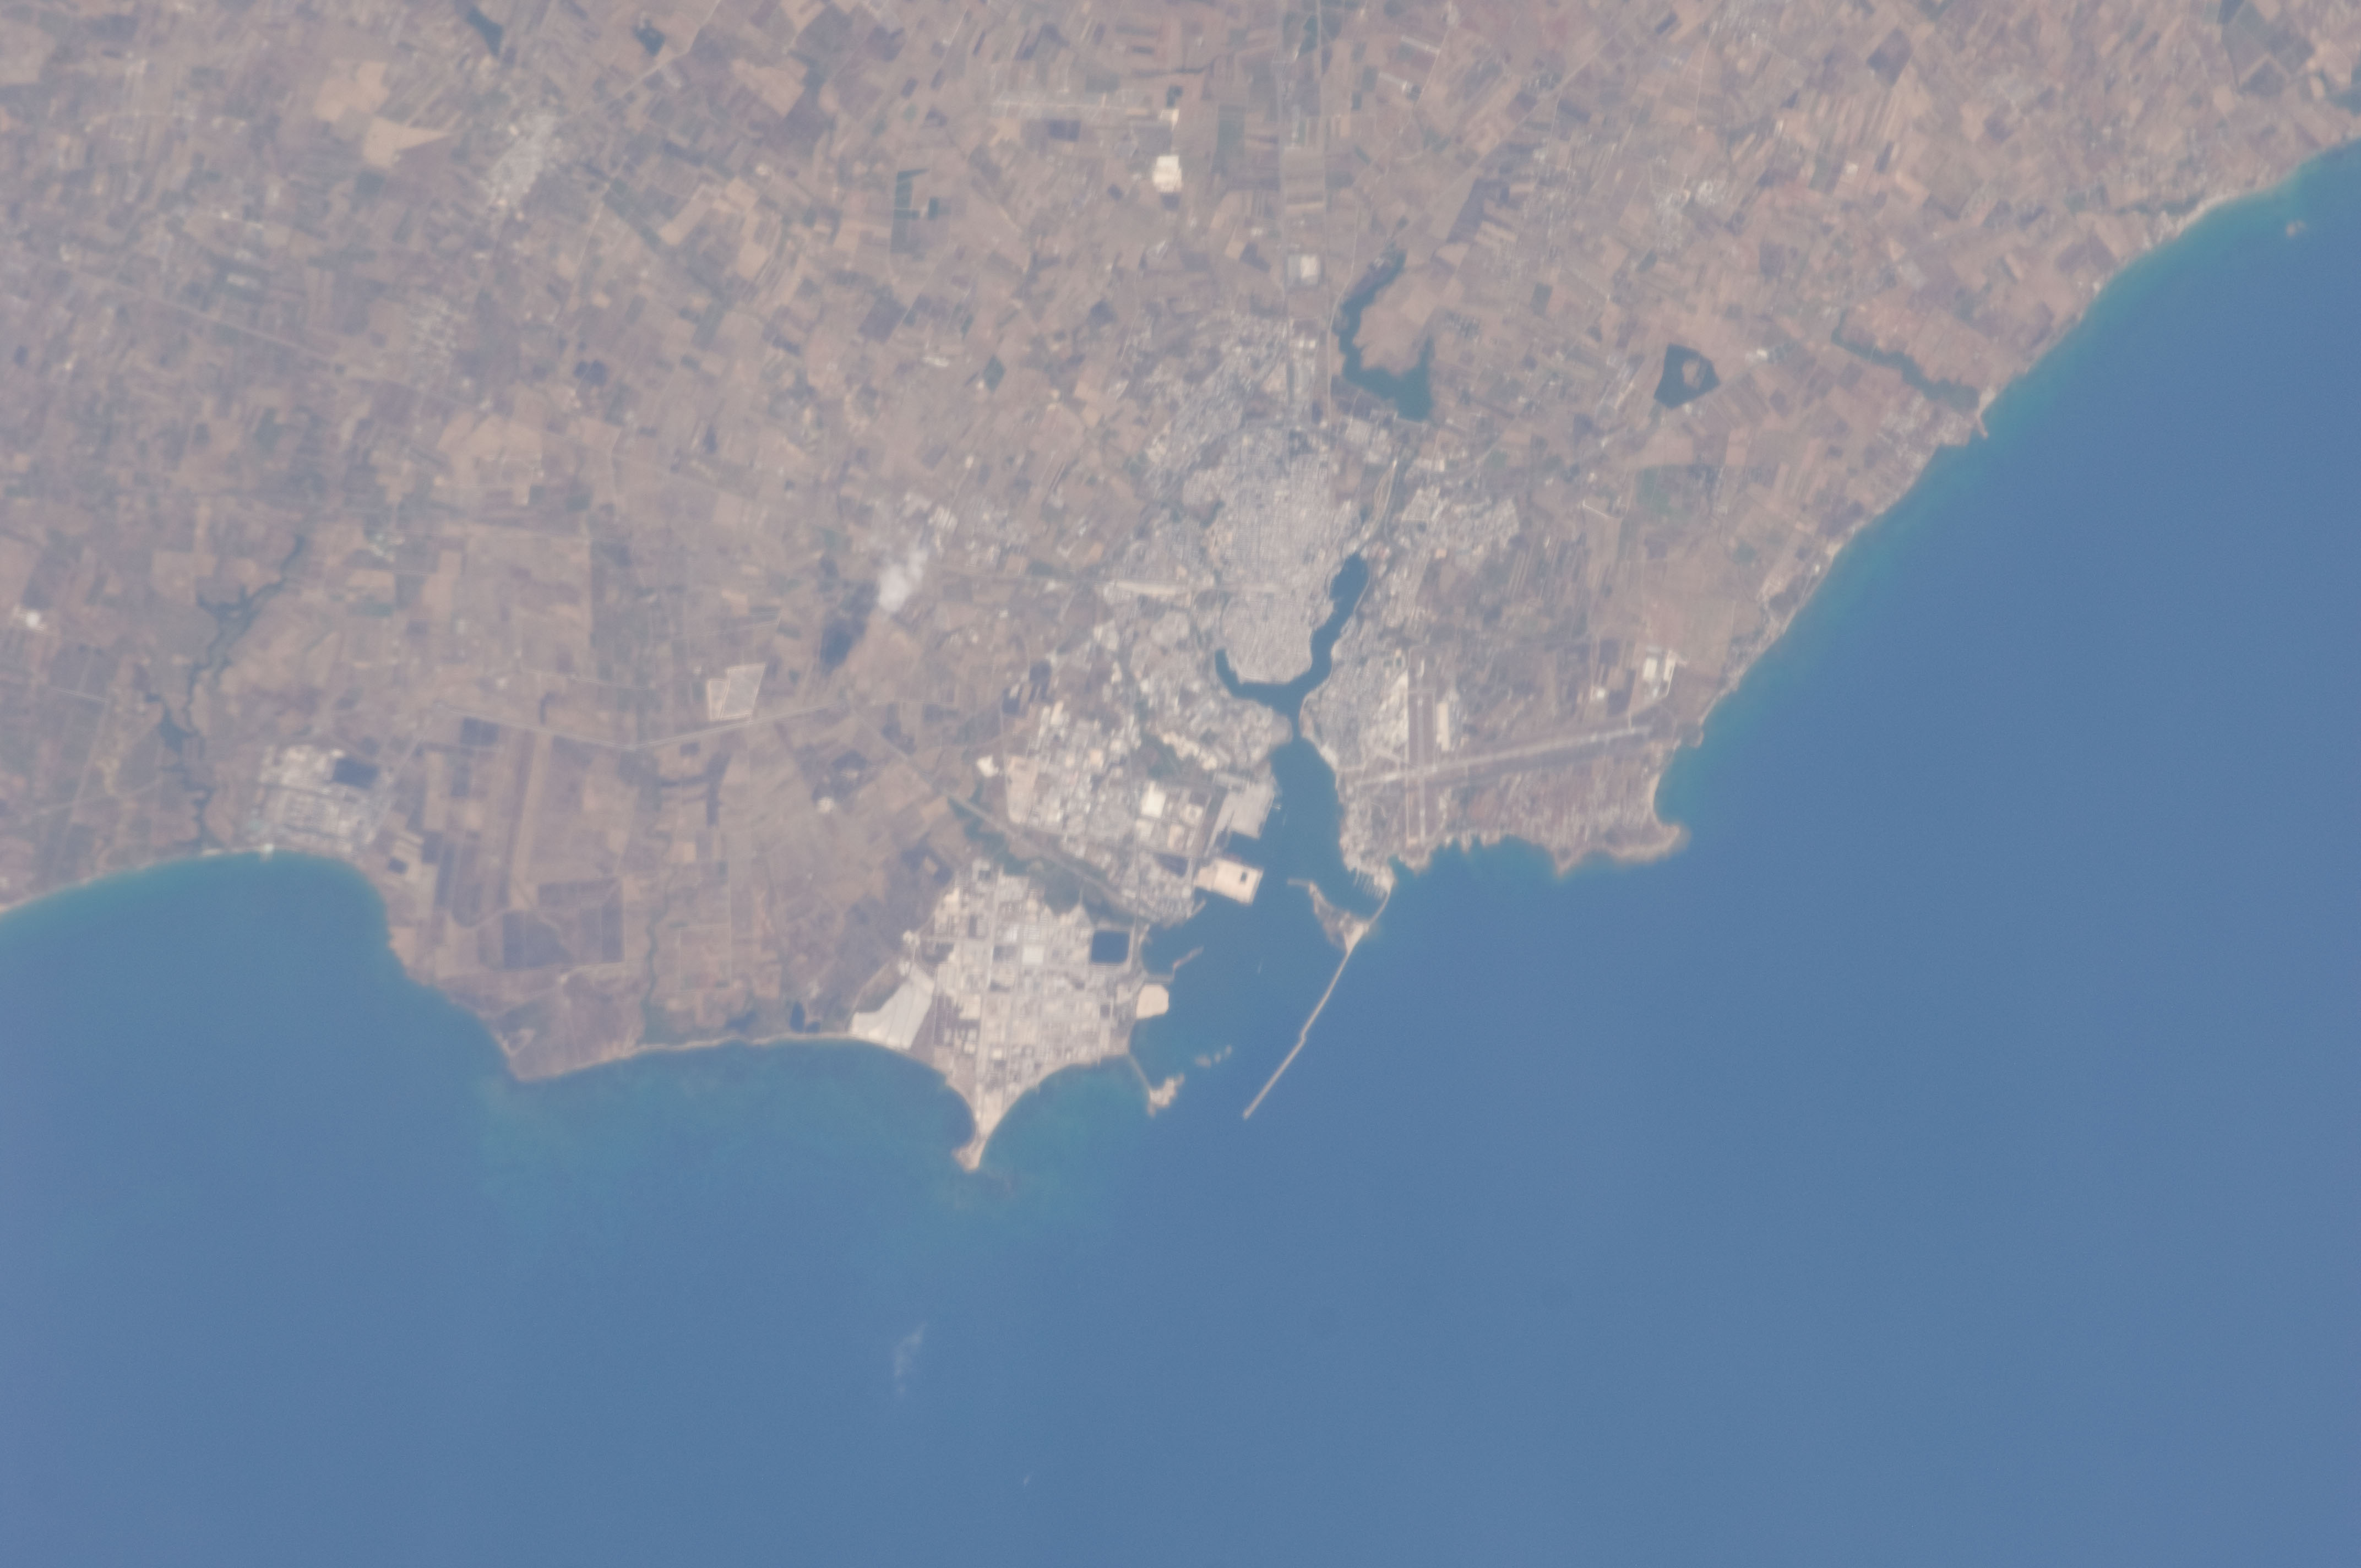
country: ITALY
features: ADRIATIC S., BRINDISI, BRINDISI PORT, TORRE CAVALLO C., CASALE AIRPORT
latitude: 40.6
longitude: 17.7
